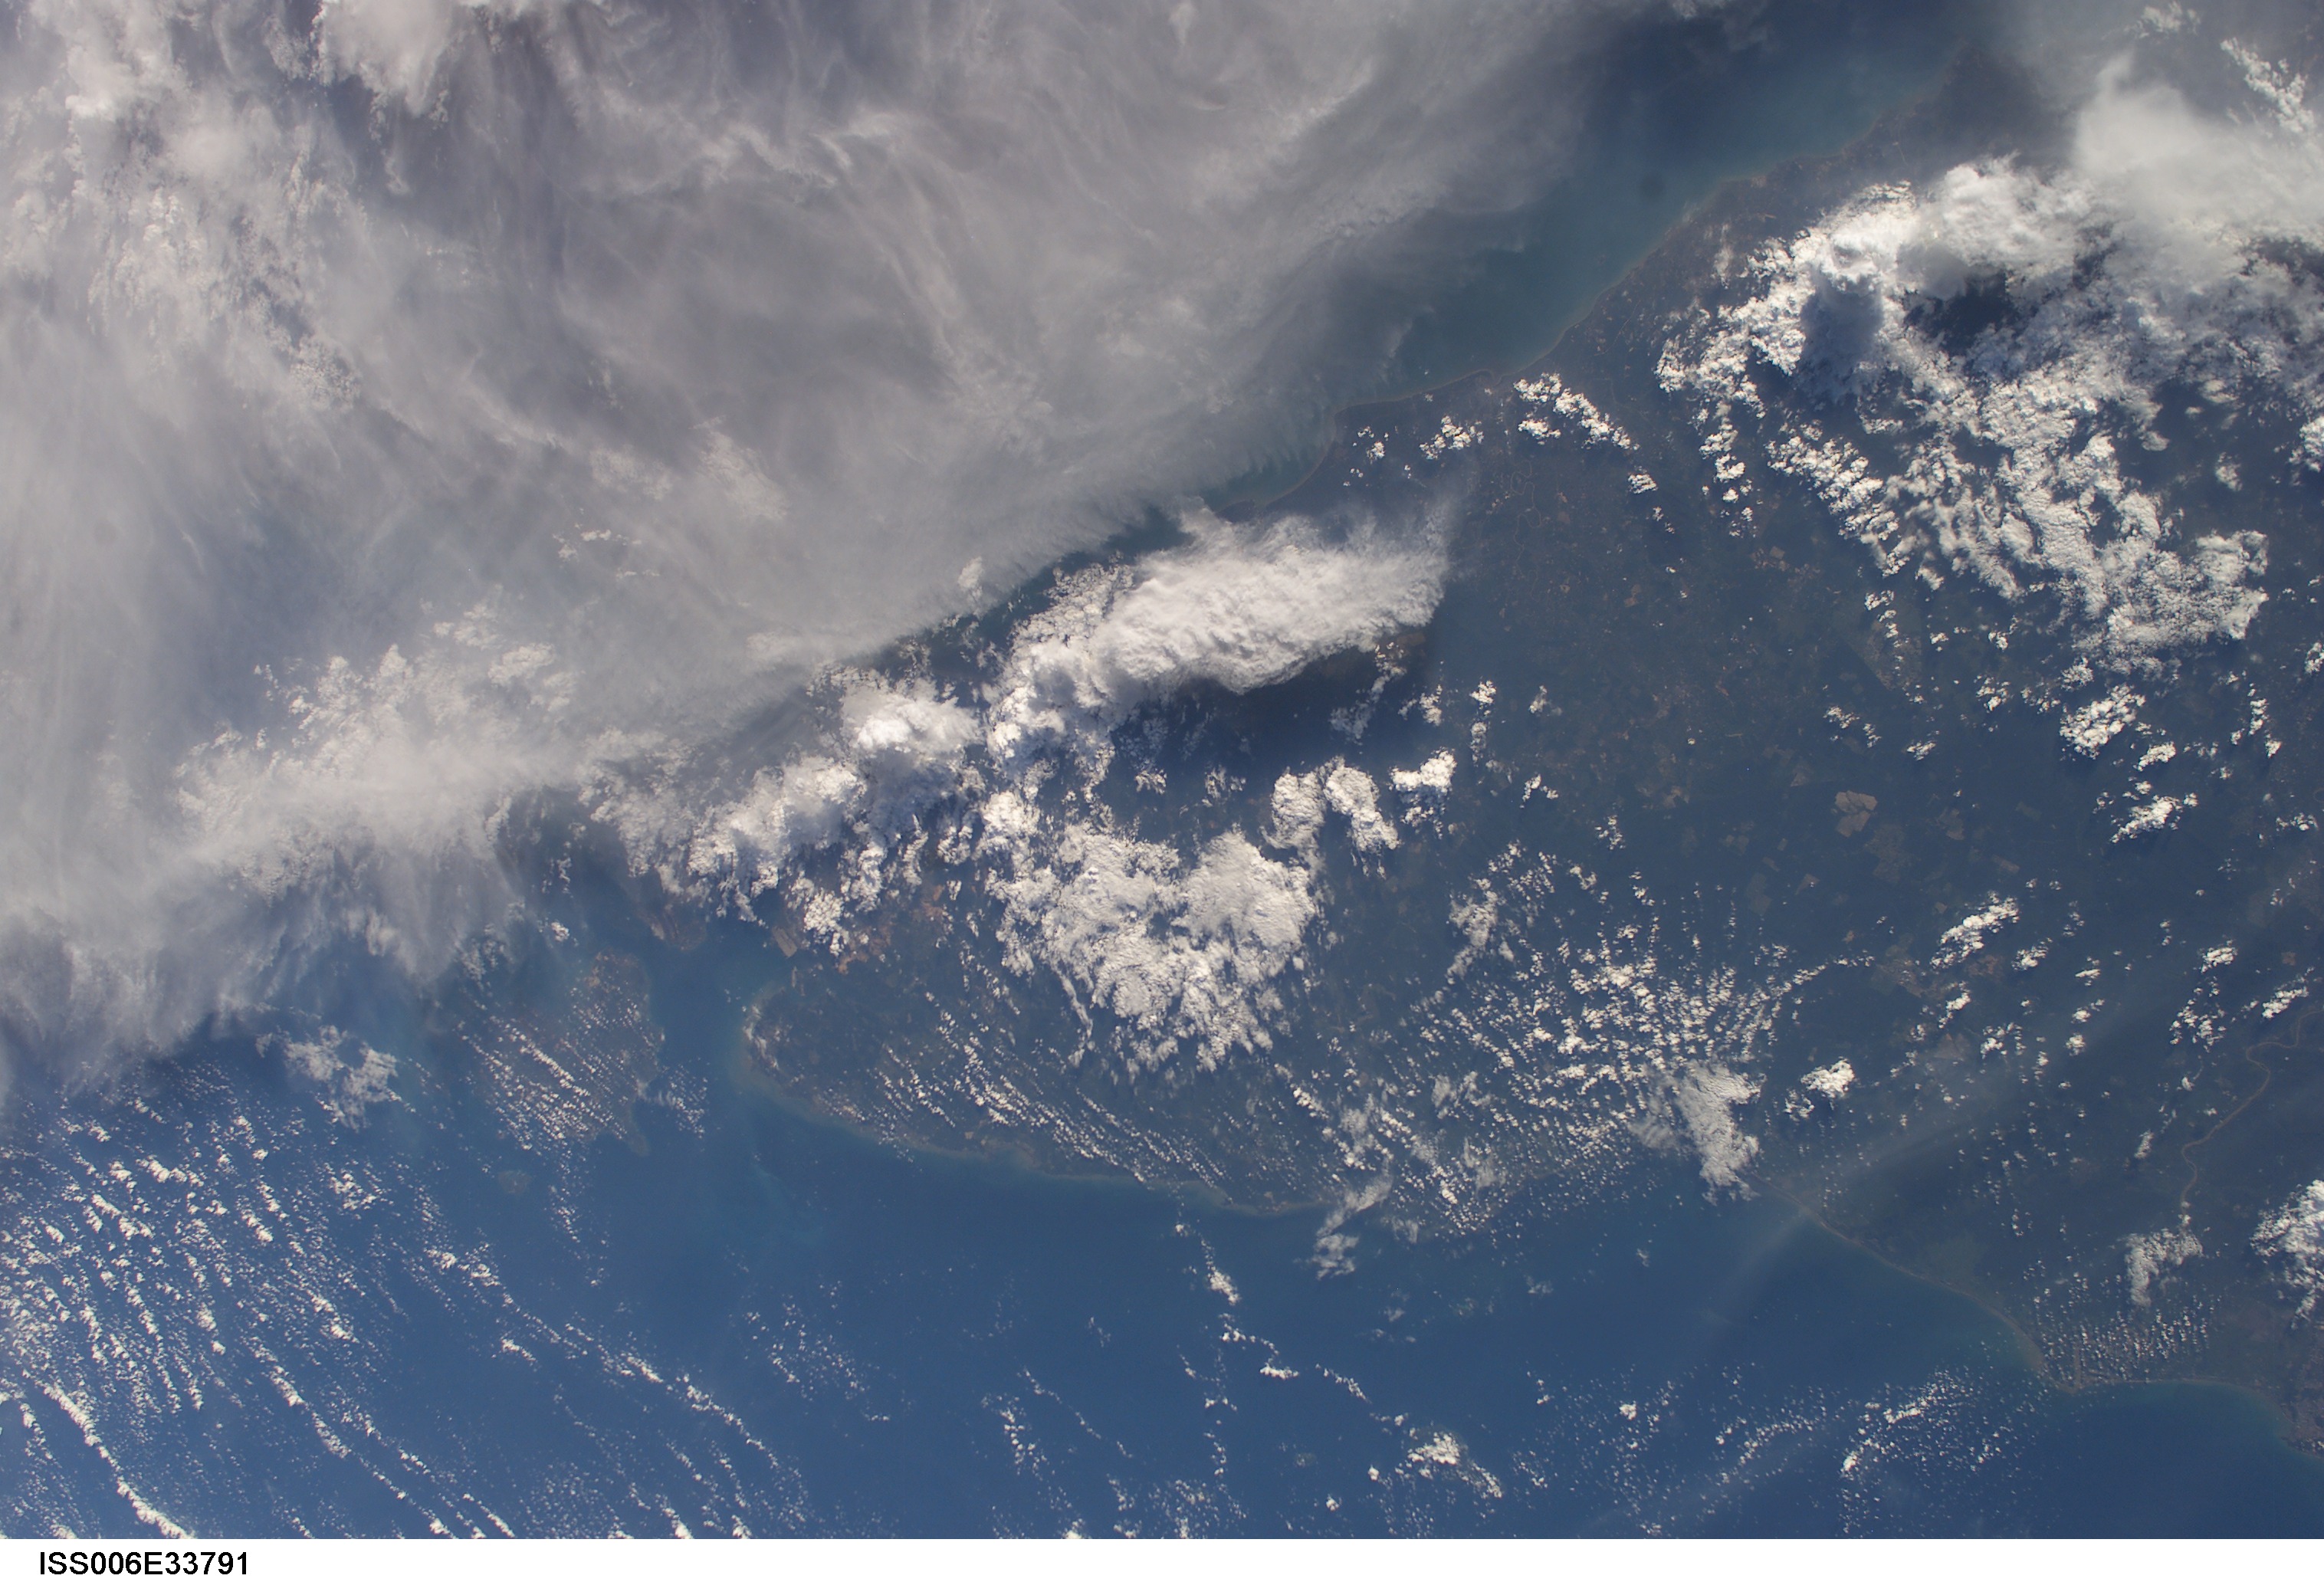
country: MALAYSIA
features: SOUTHERN MAYLASIA, THUNDERSTORMS
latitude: 2.0
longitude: 103.5
